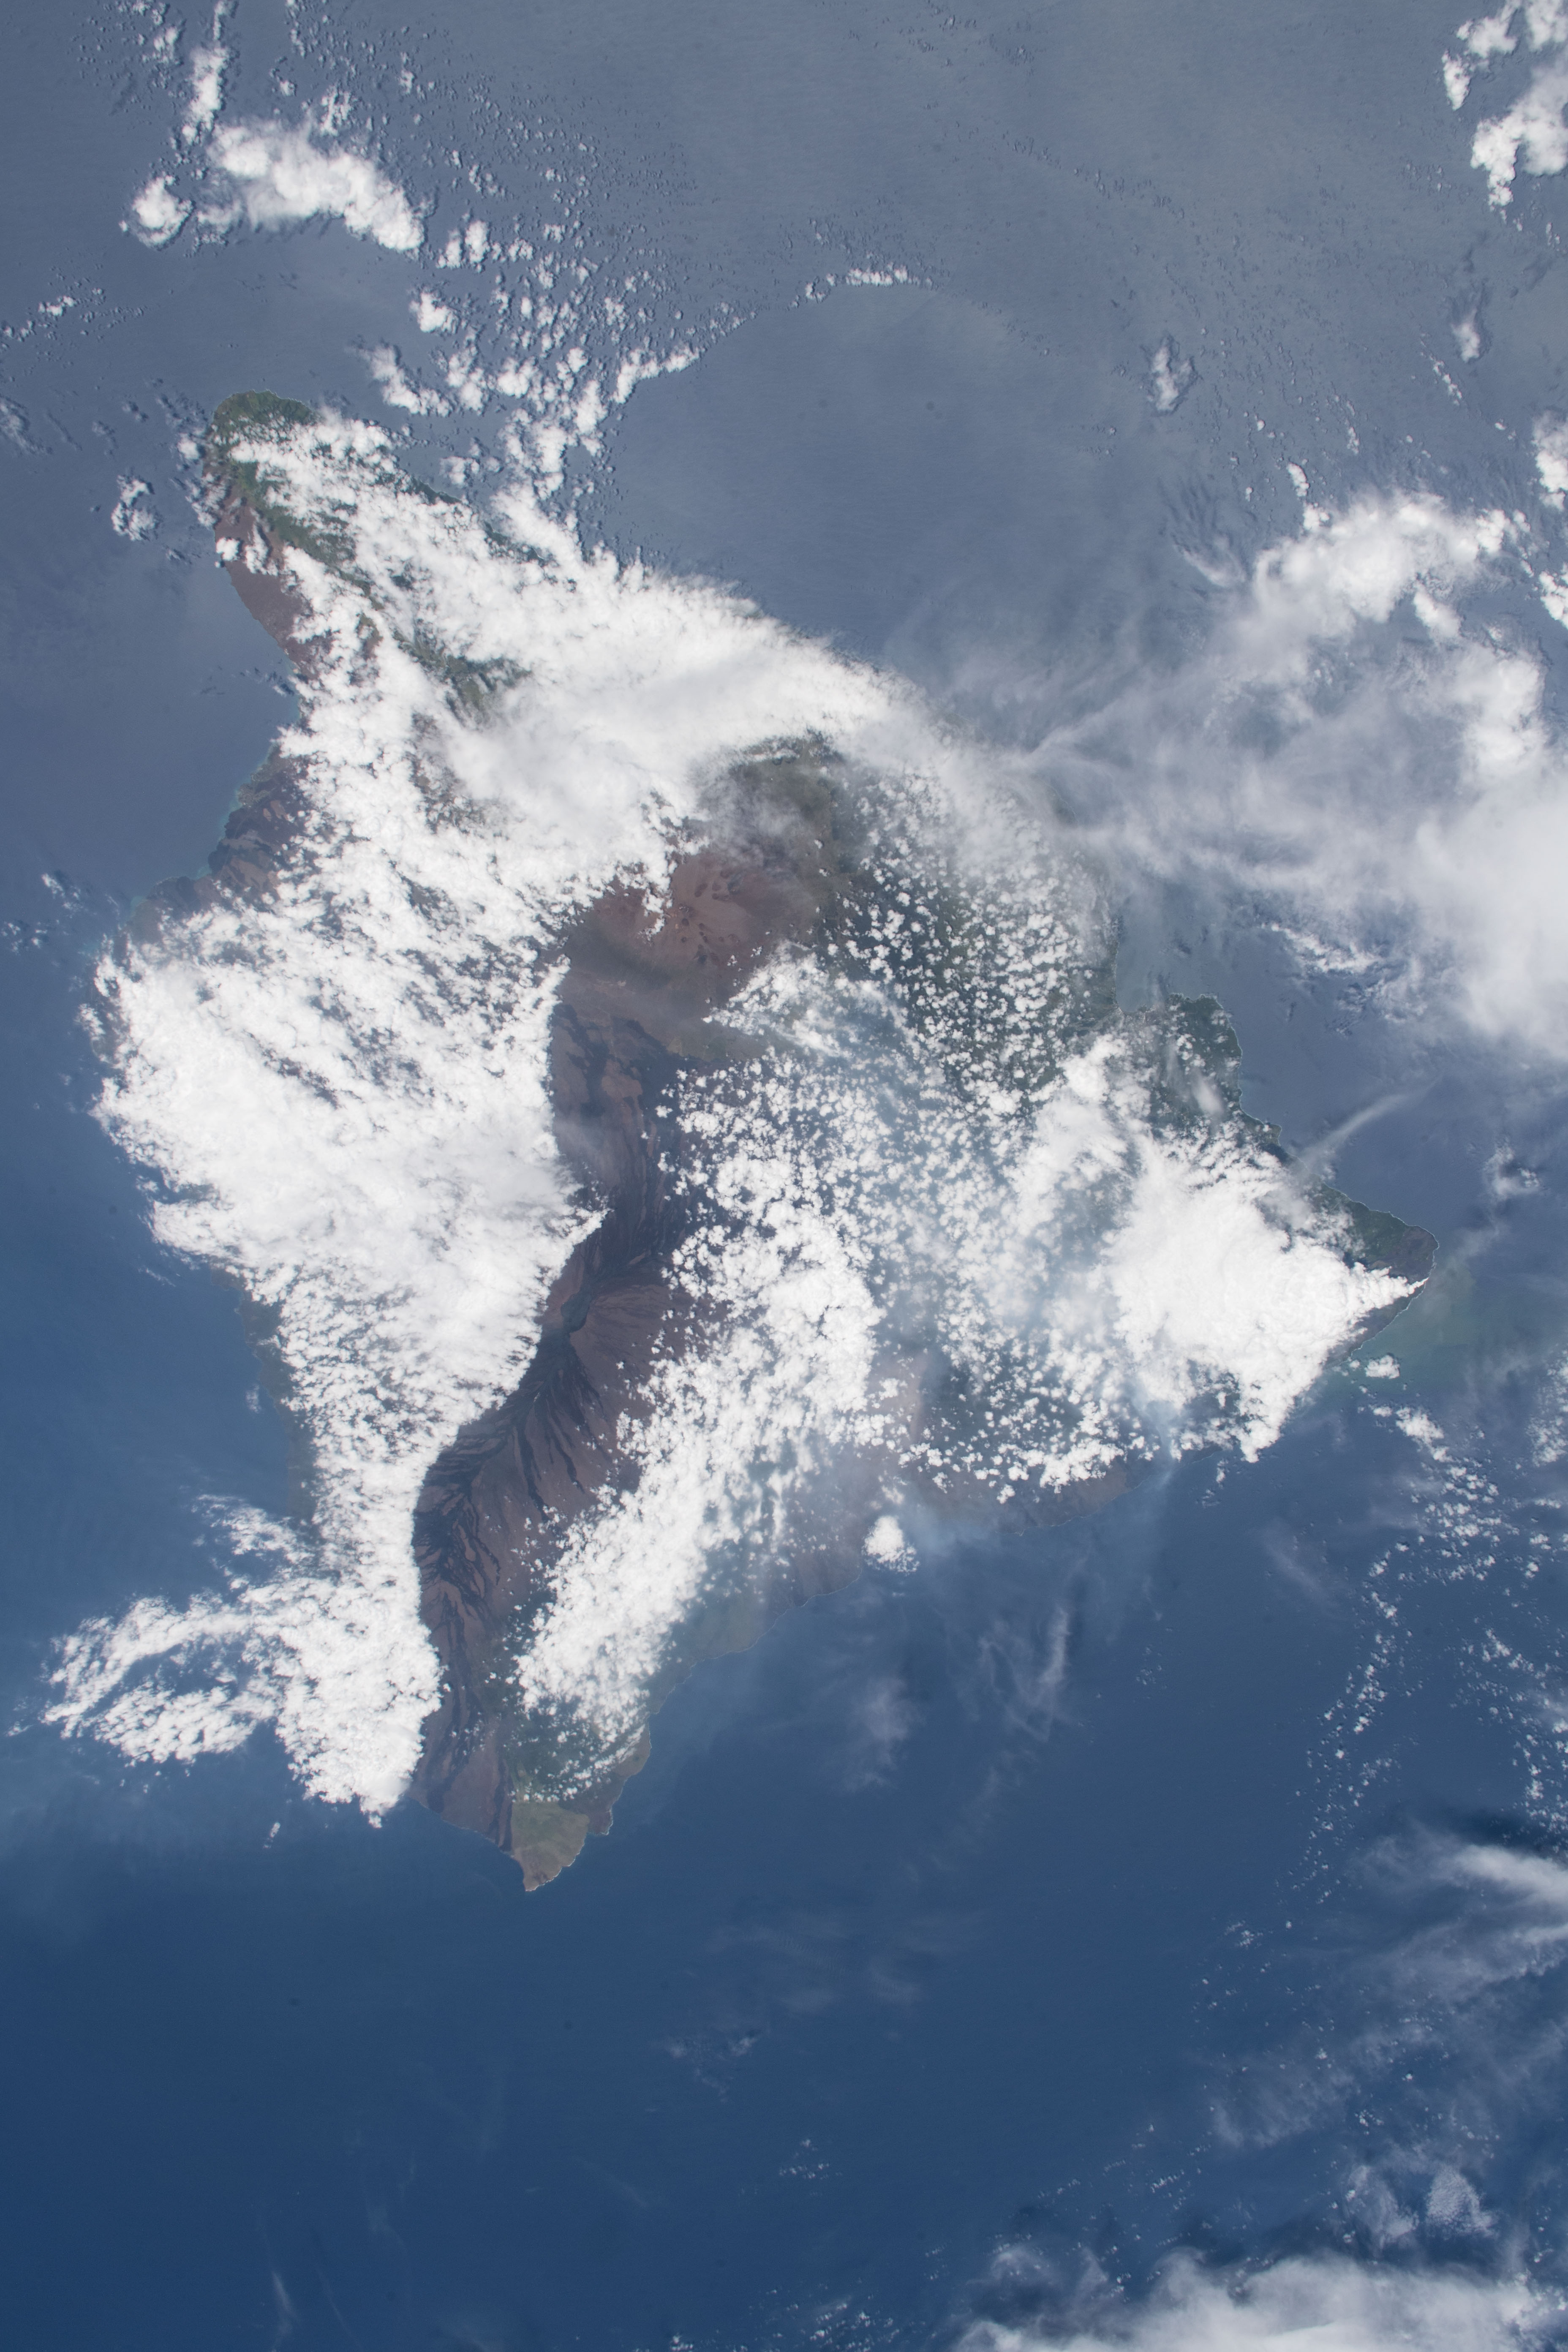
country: USA-HAWAII
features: ISLAND OF HAWAII
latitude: 19.5
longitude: -155.5
